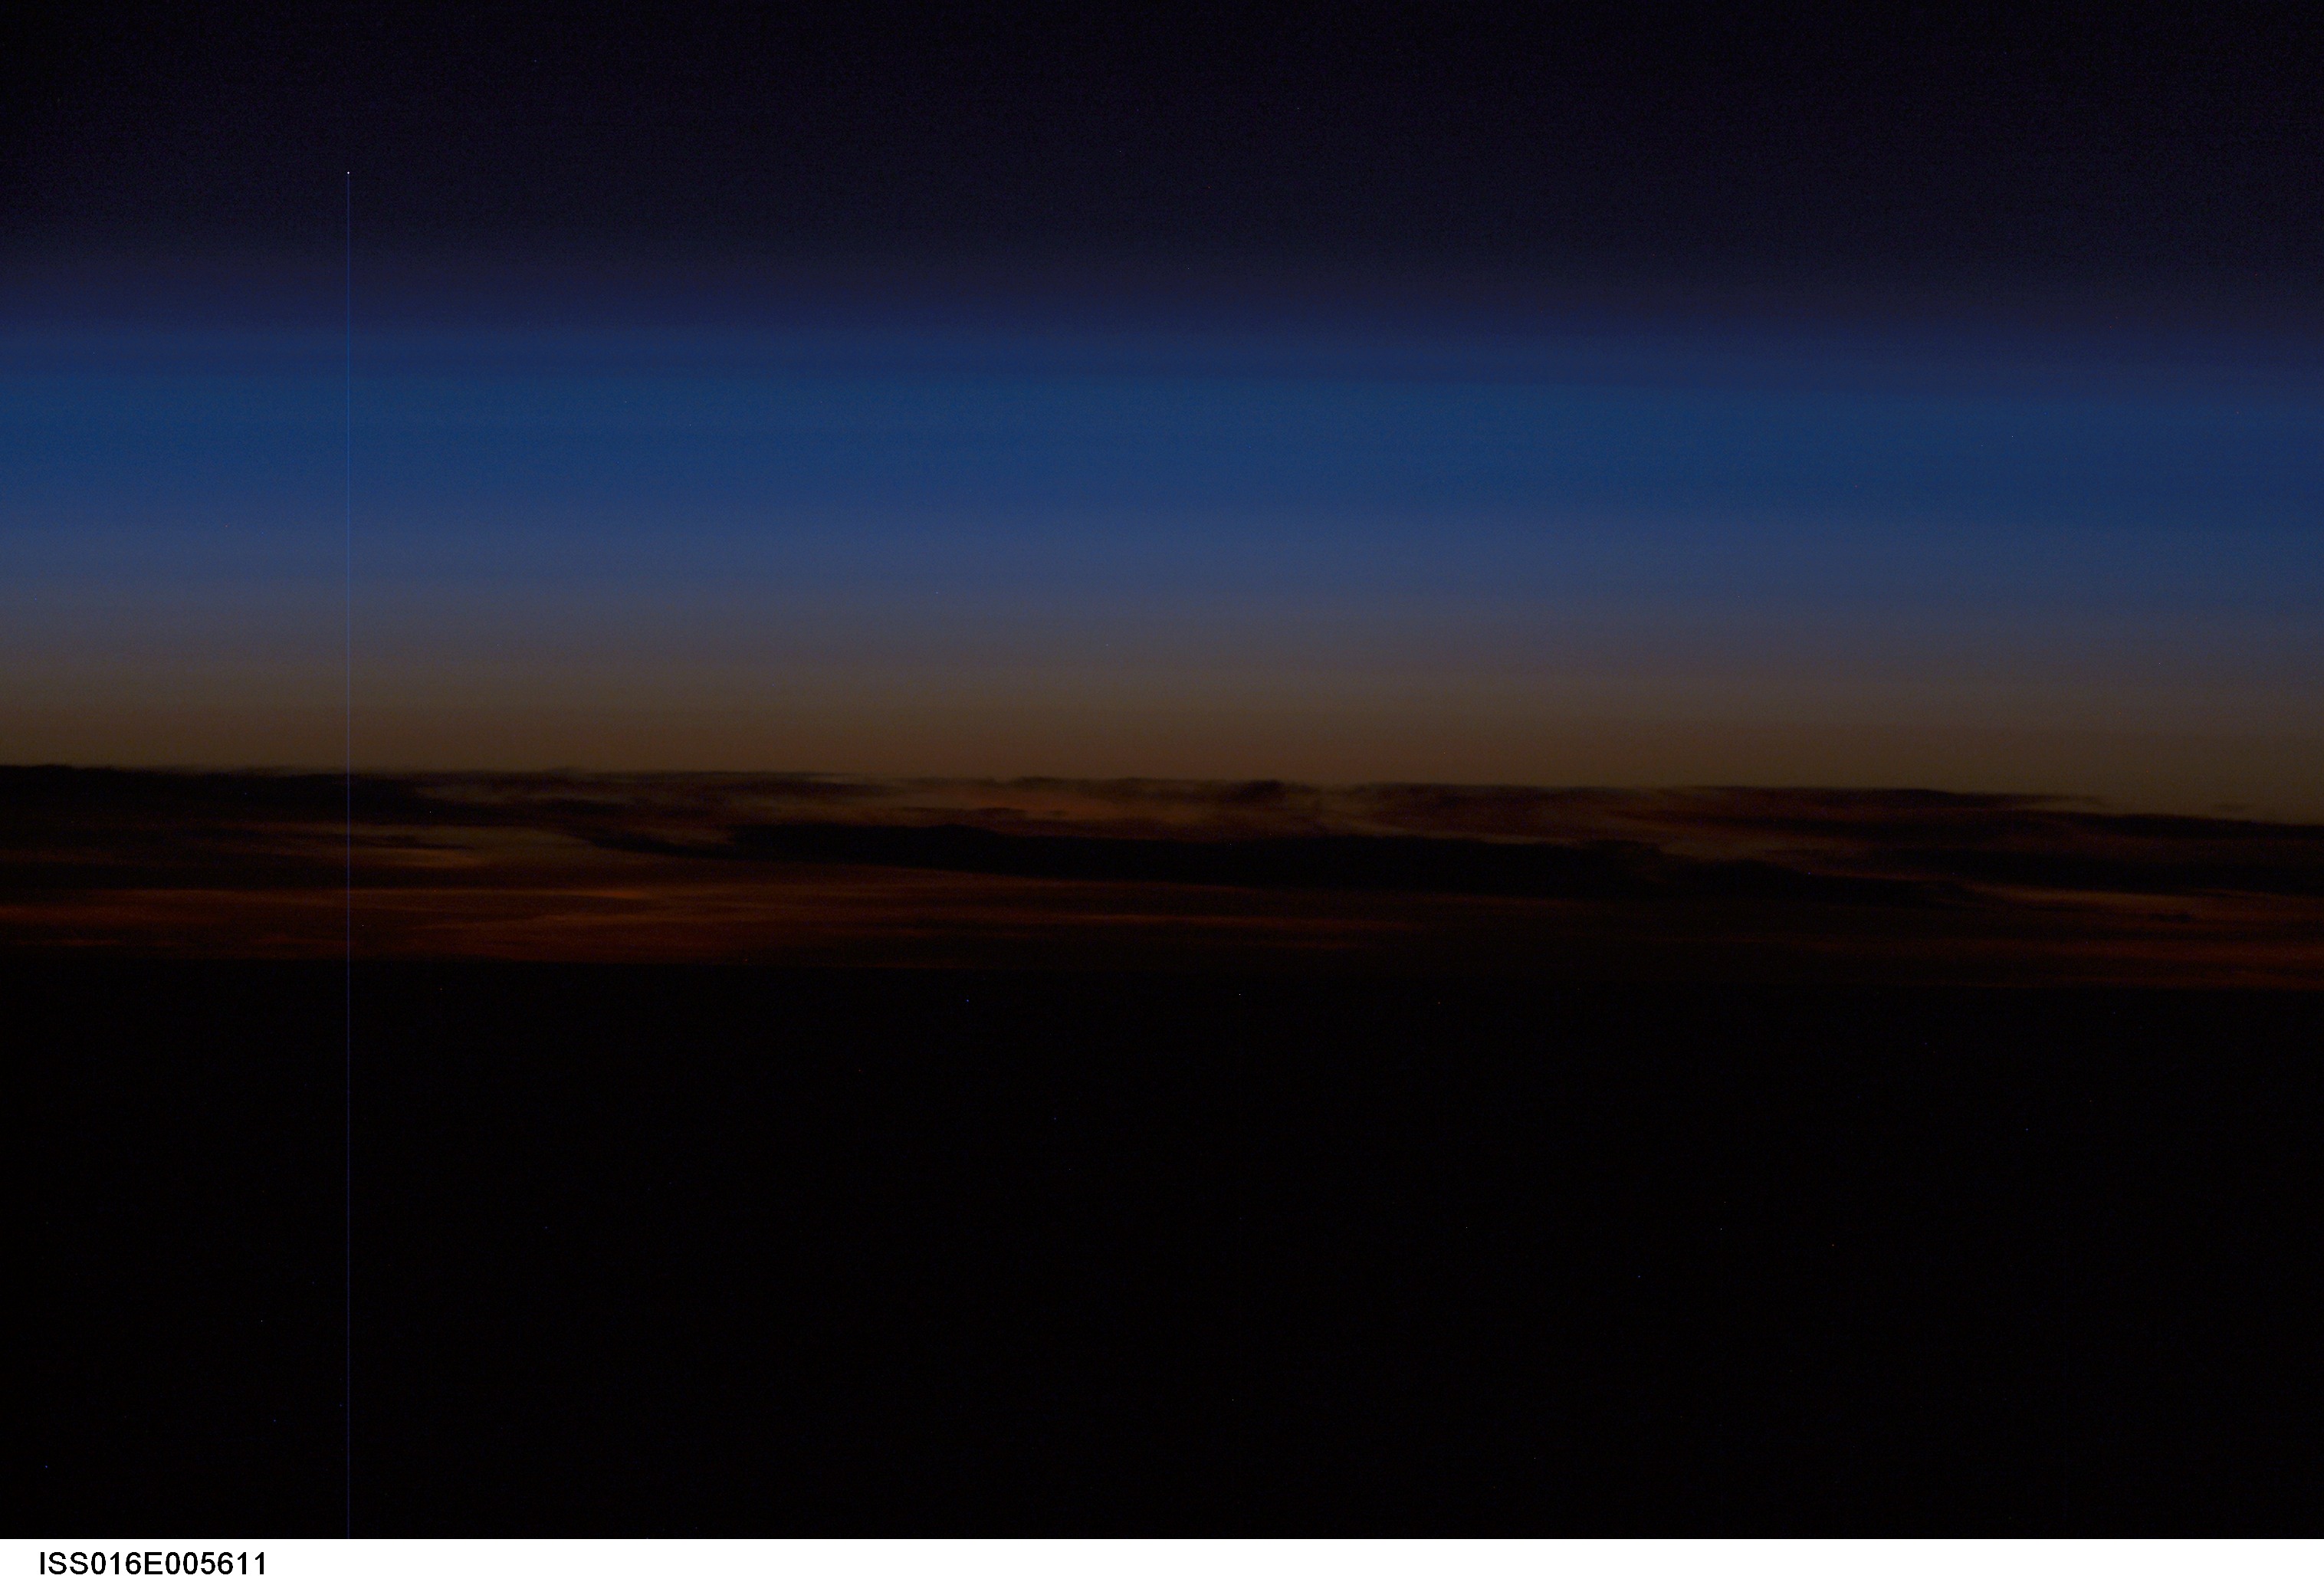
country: ATLANTIC OCEAN
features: ATMOSPHERIC LIMB, DUSK
